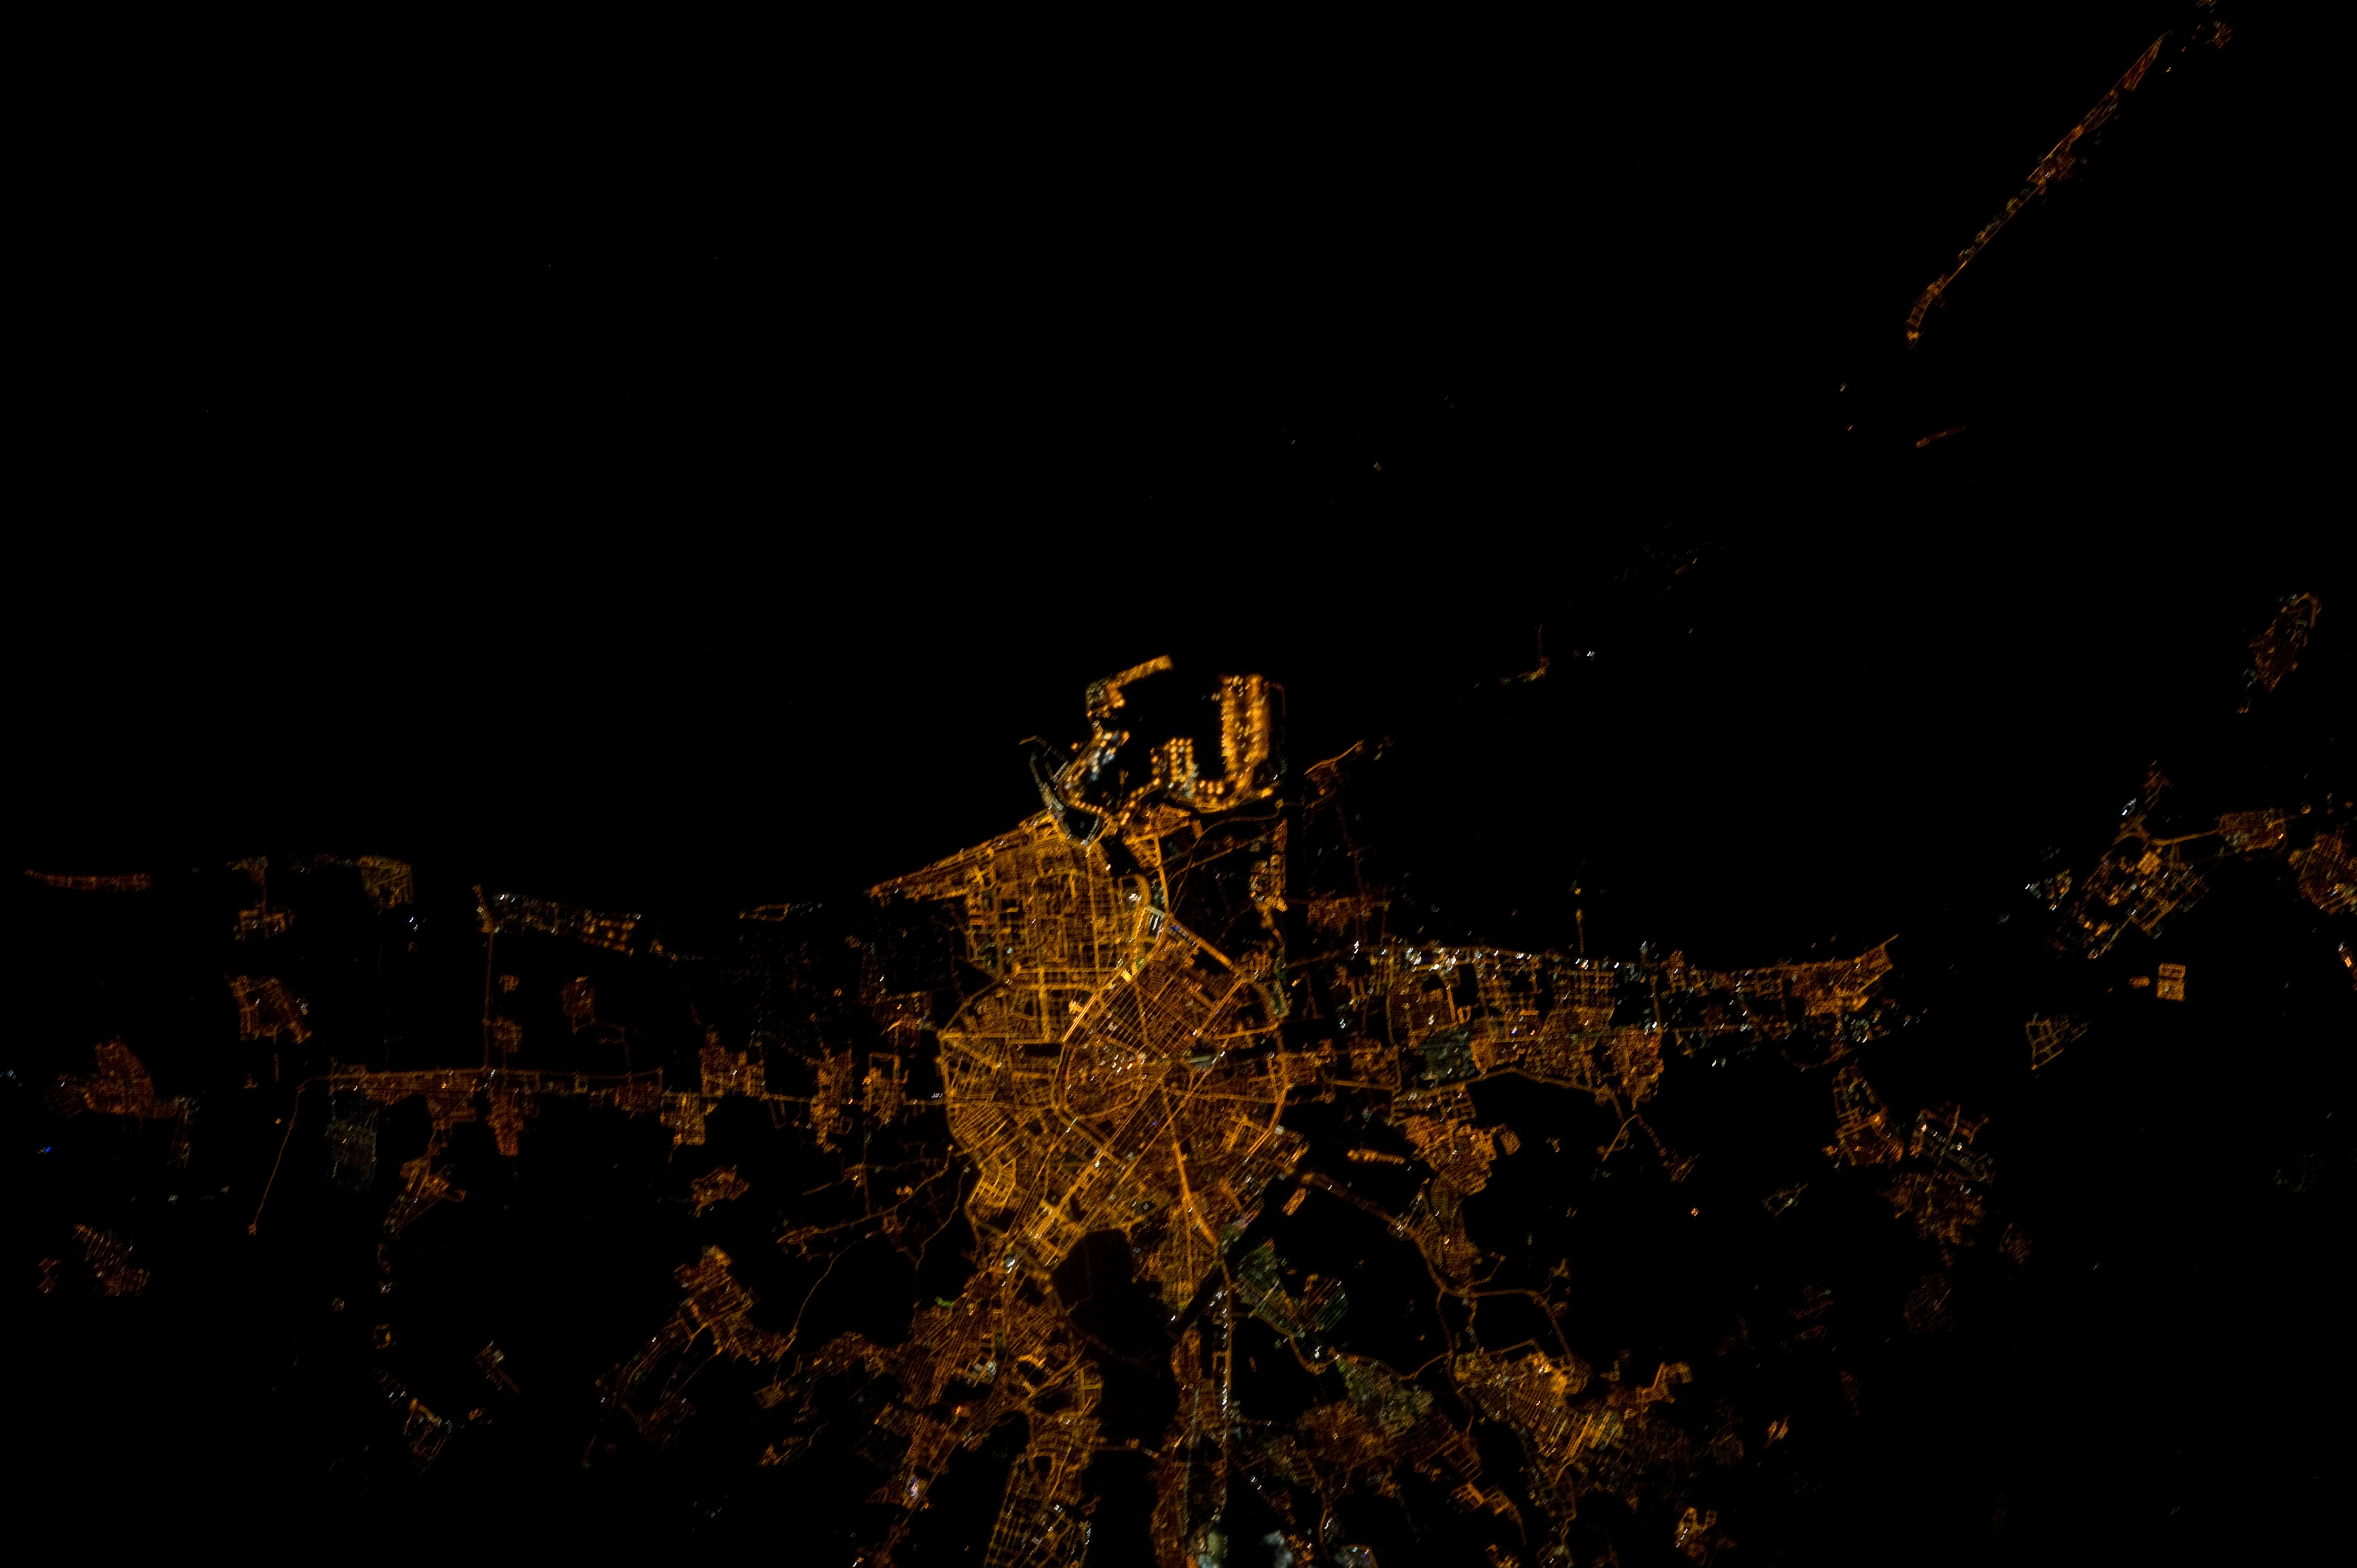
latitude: 39.5
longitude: -0.3
